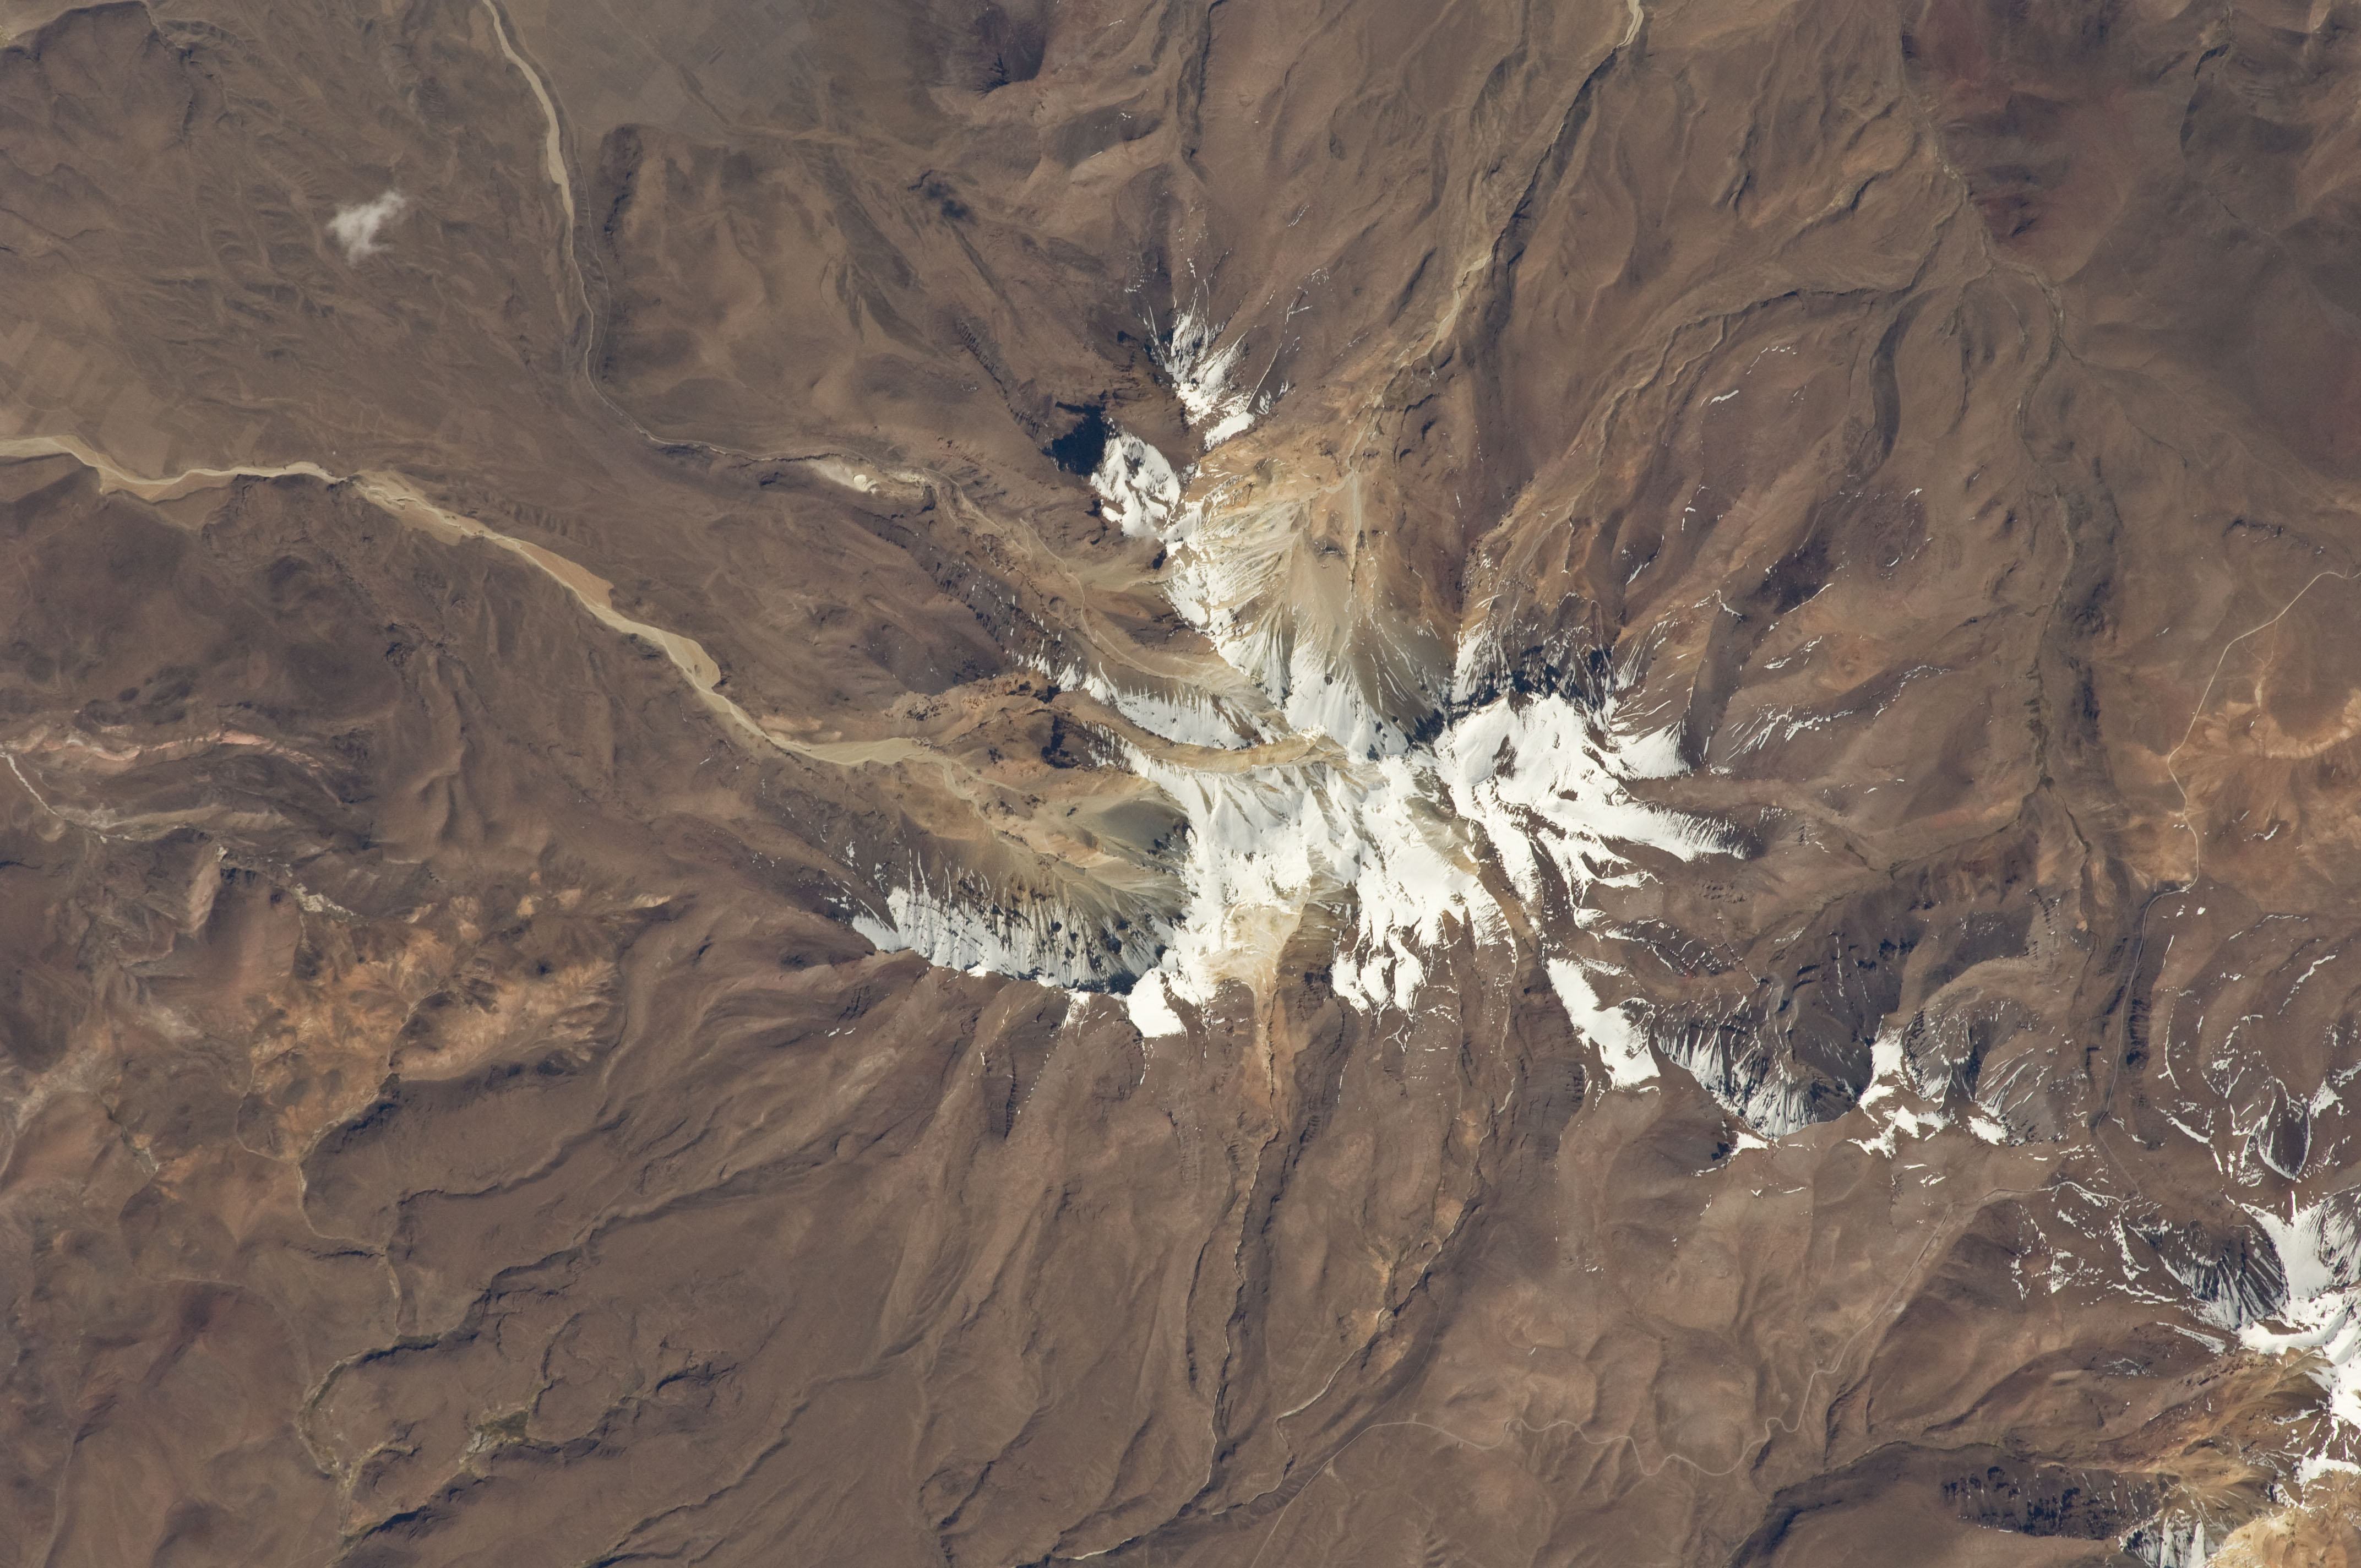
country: BOLIVIA
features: ALTO TORONI VOLC., CANYONS
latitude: -19.8
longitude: -68.7
